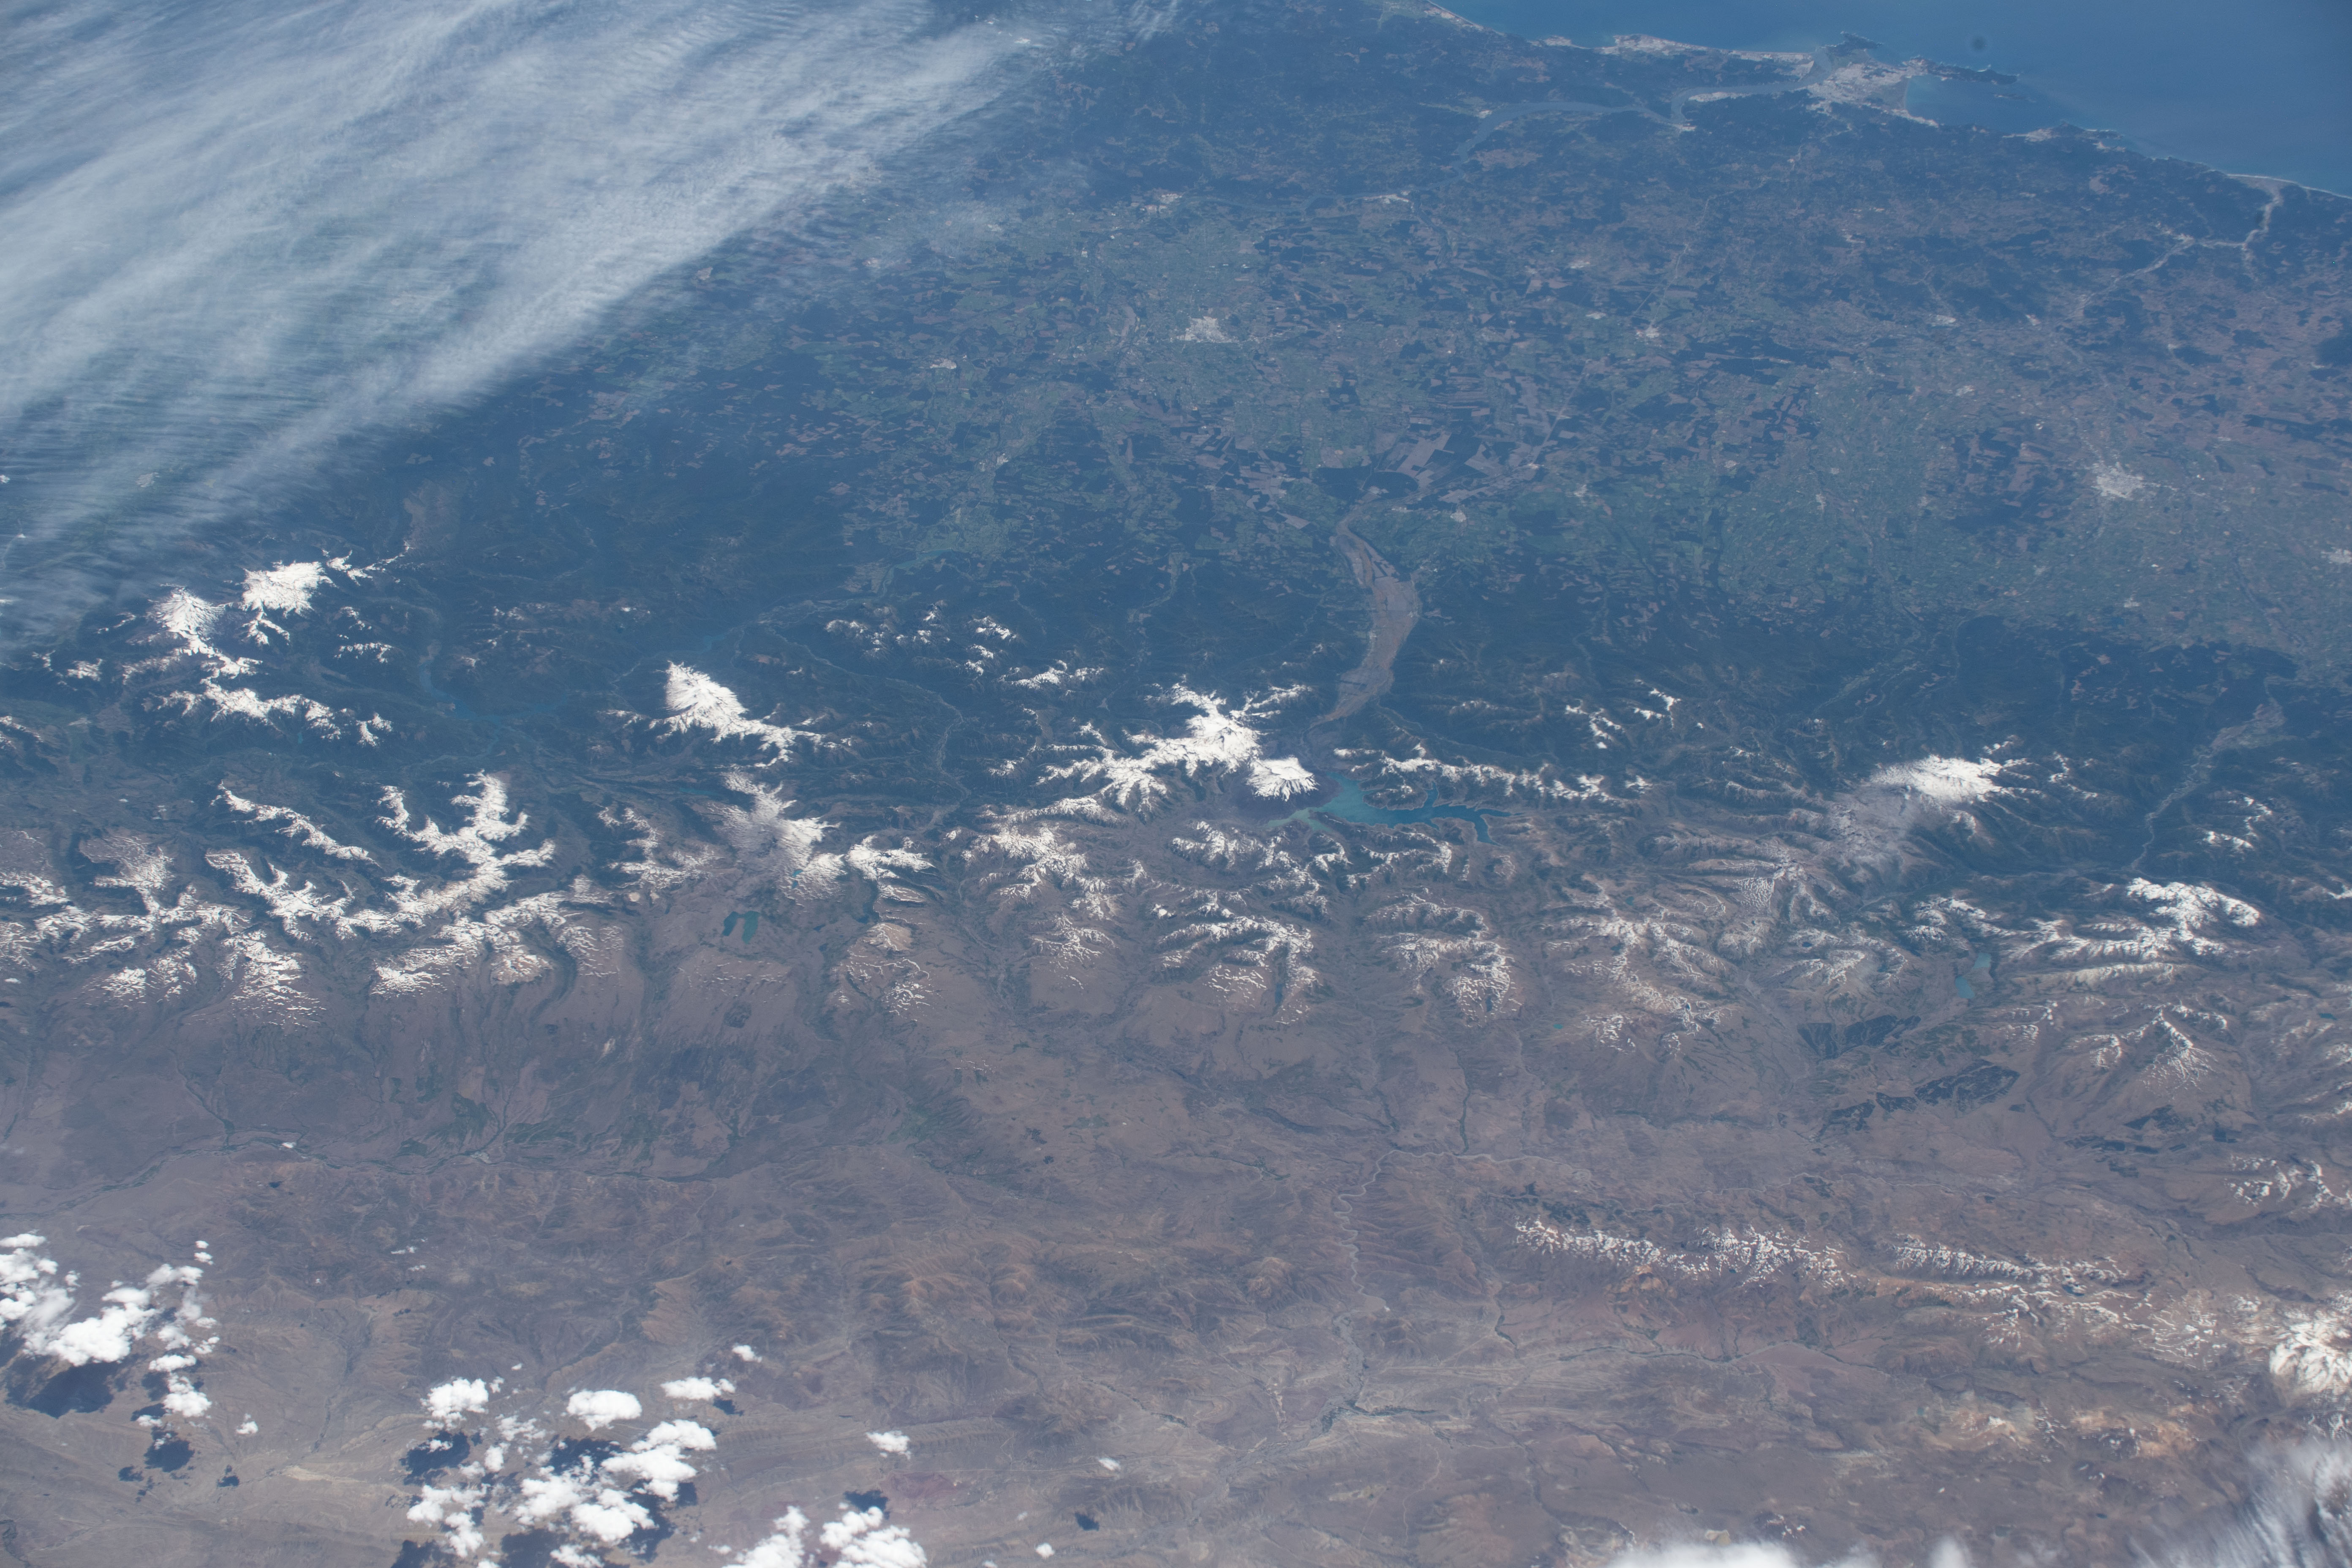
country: CHILE
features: THE ANDES
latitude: -37.4
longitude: -71.3
